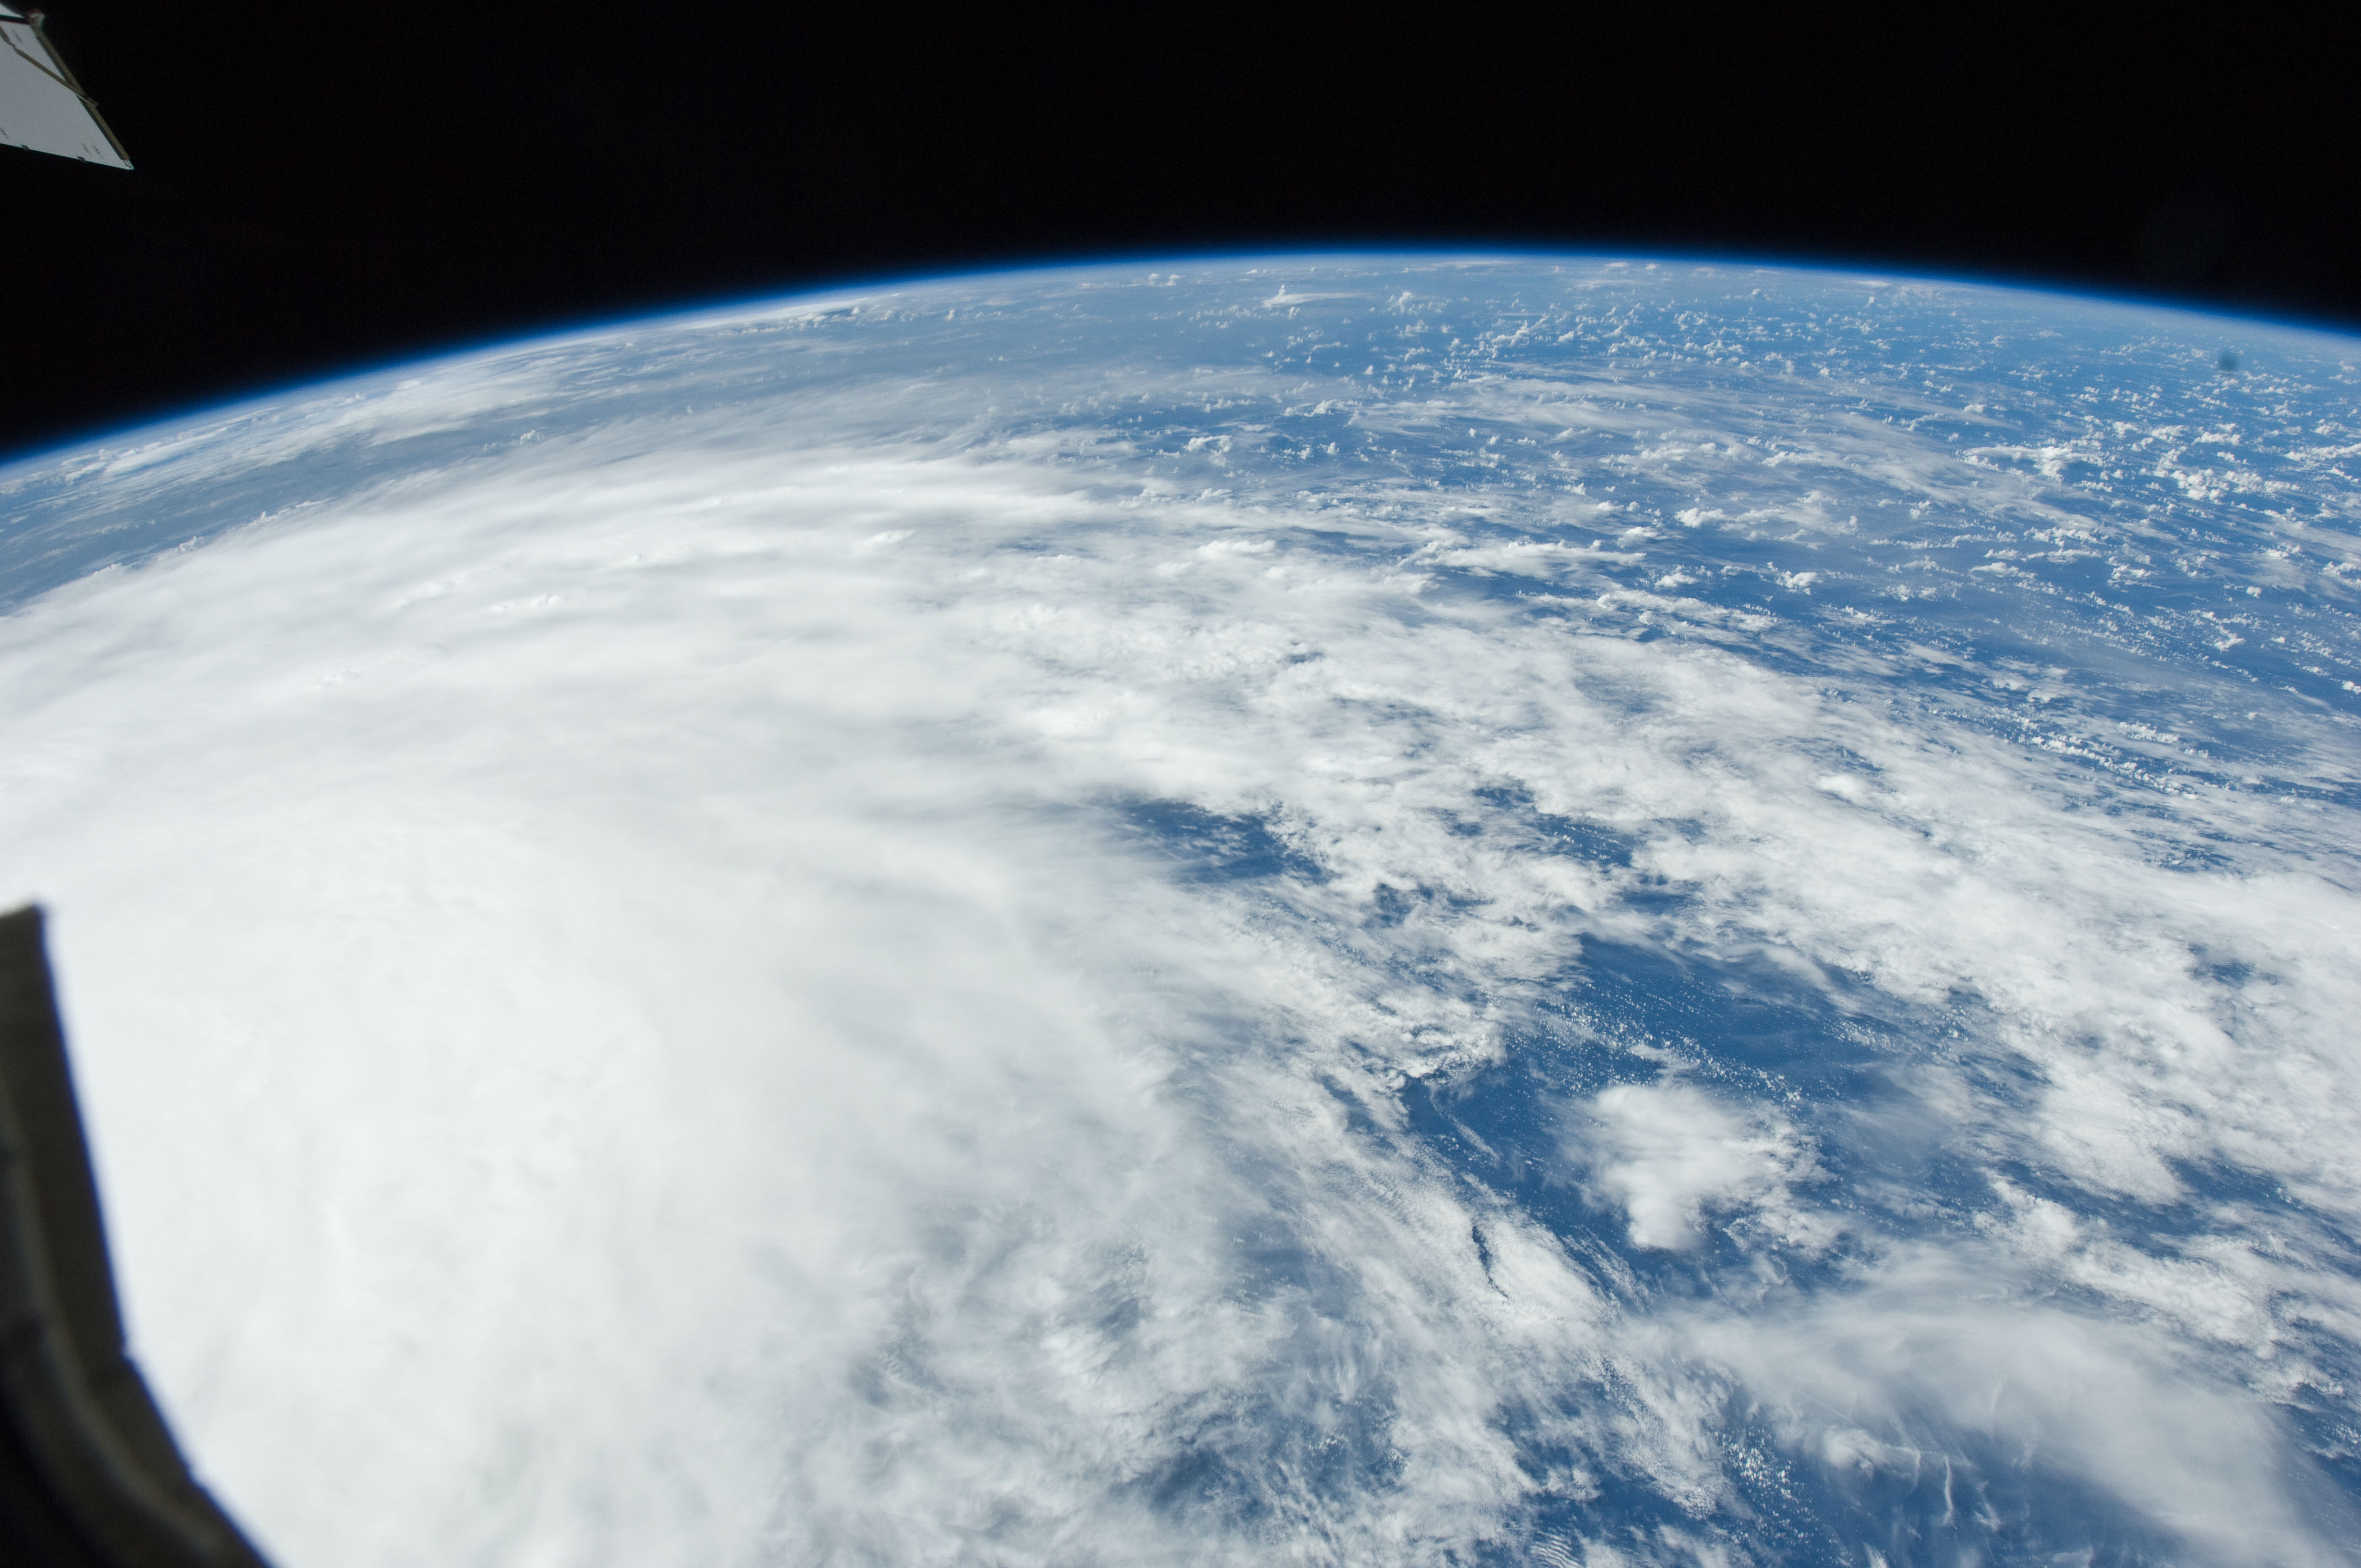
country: BAHAMAS
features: PAN-HURRICANE IRENE, ATLANTIC O., STORM BANDS, ISS
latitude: 23.5
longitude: -74.5
